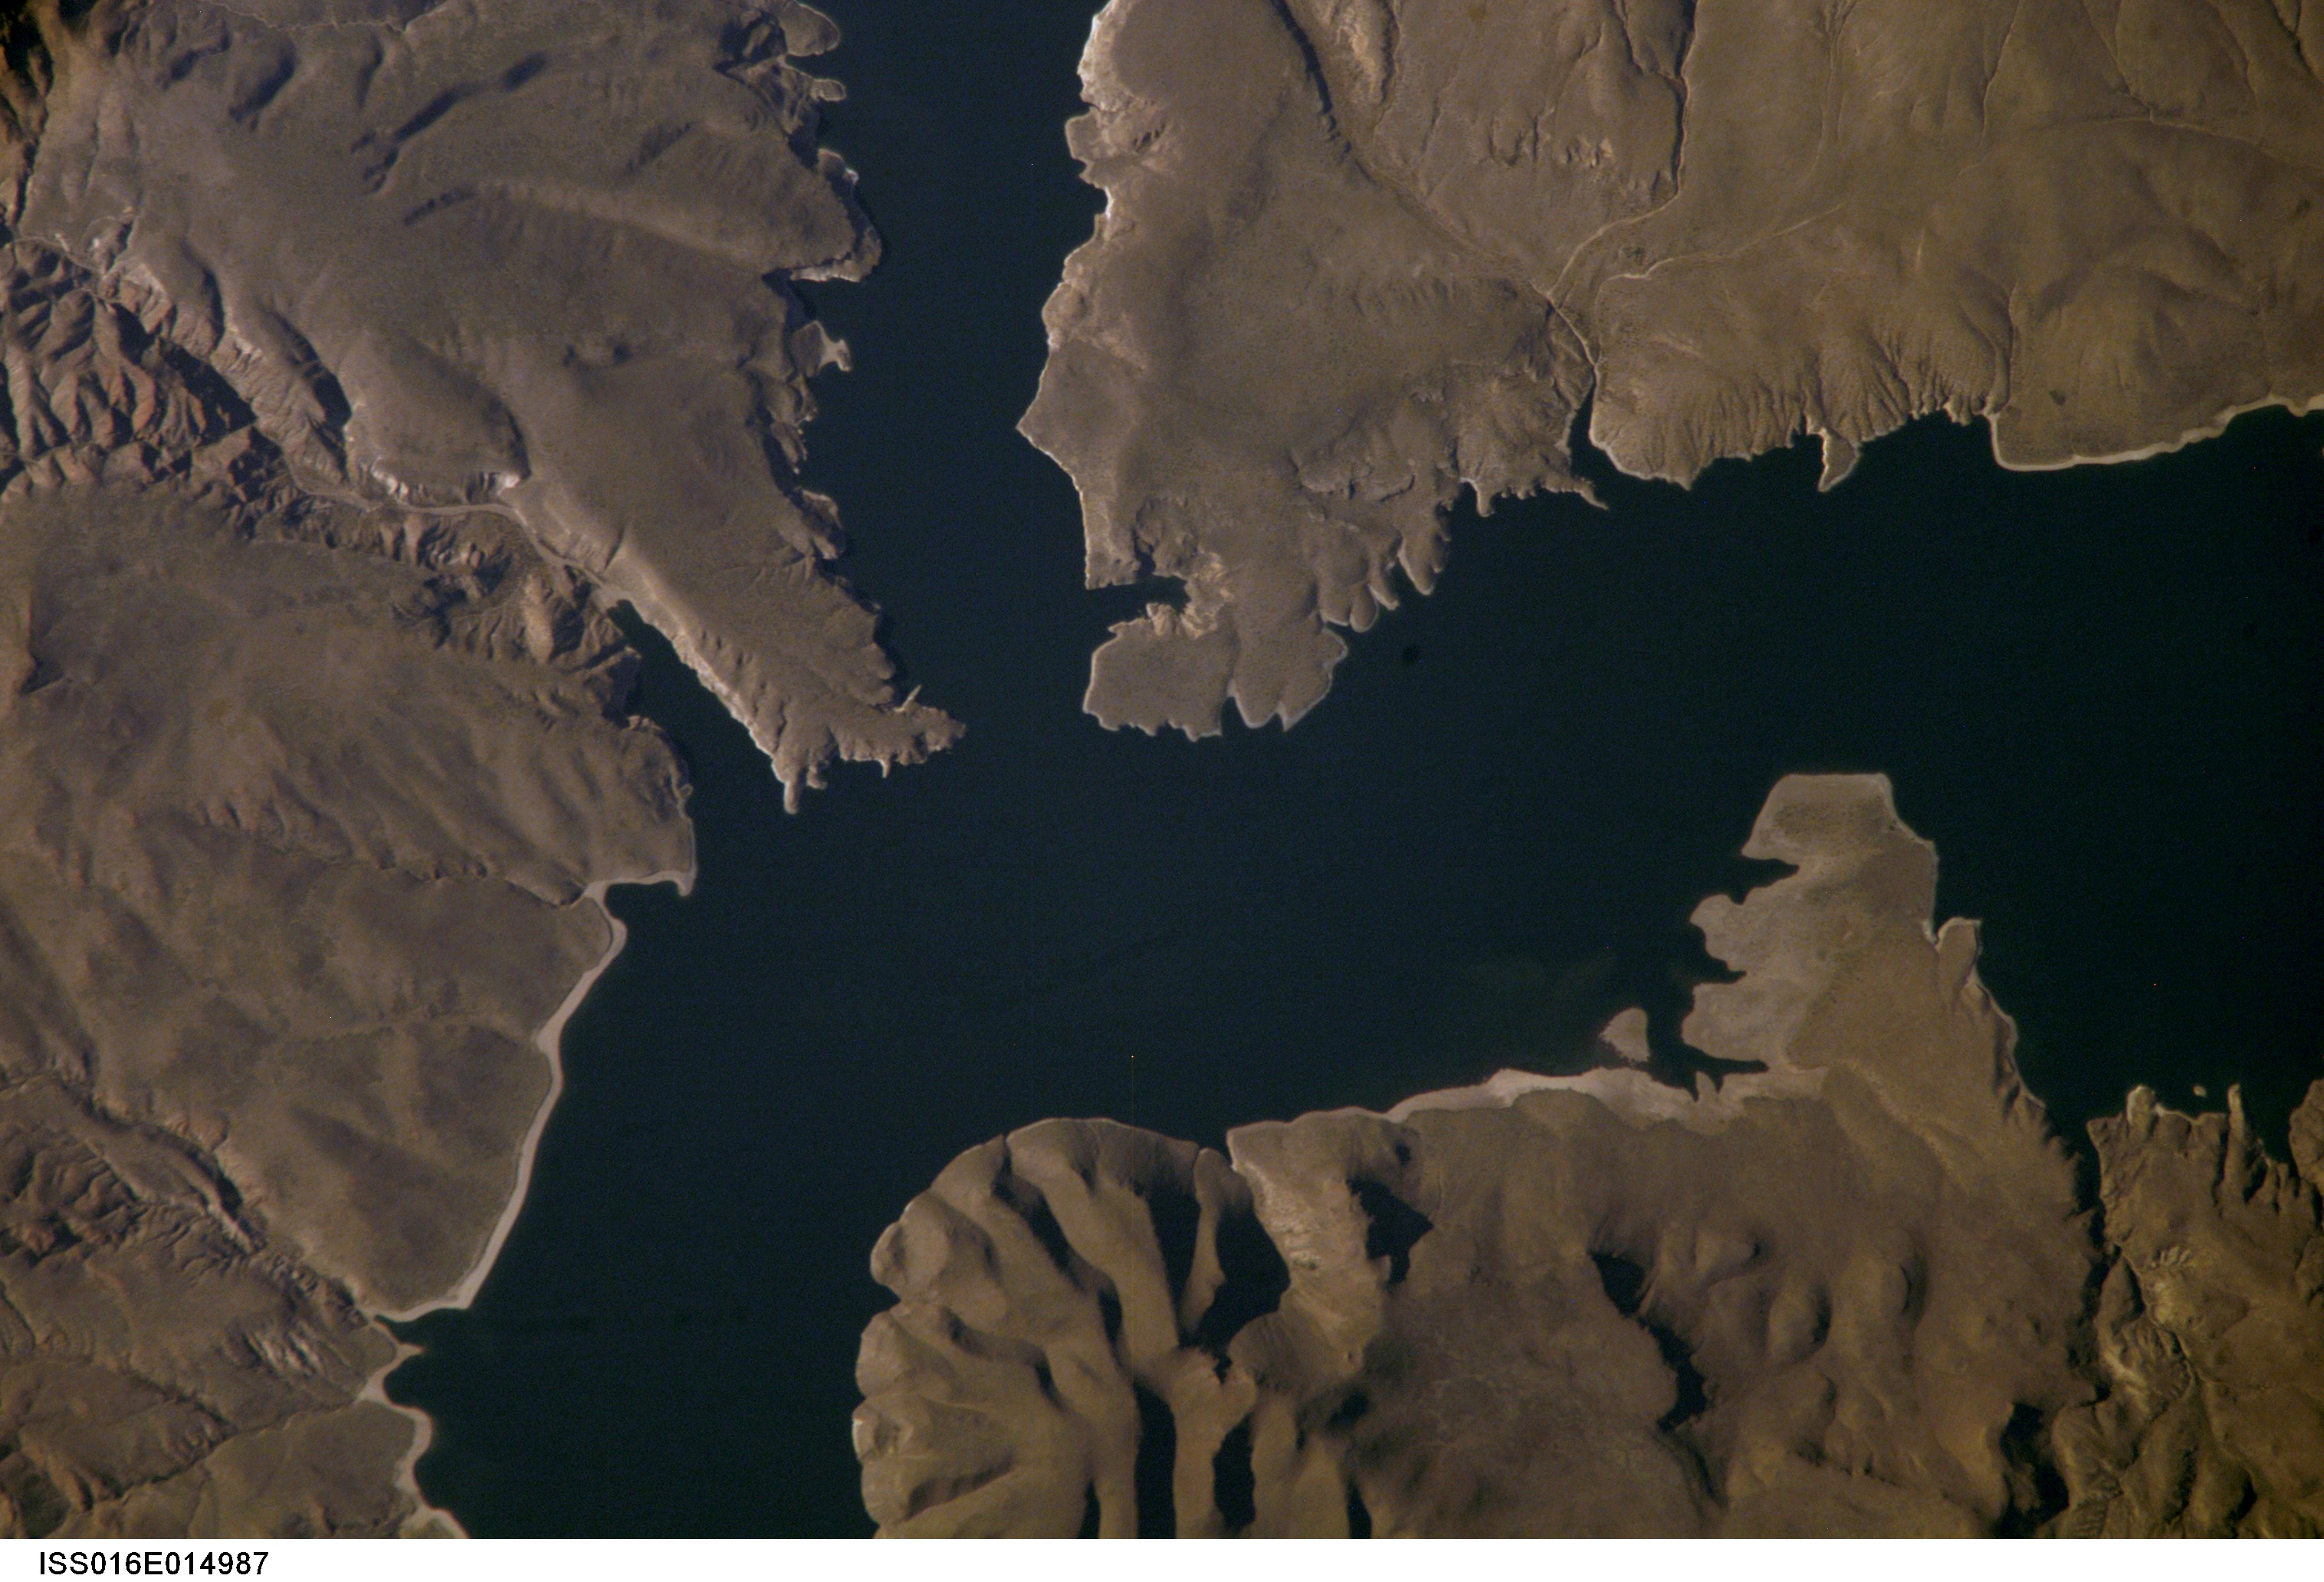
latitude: -40.5
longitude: -70.2
